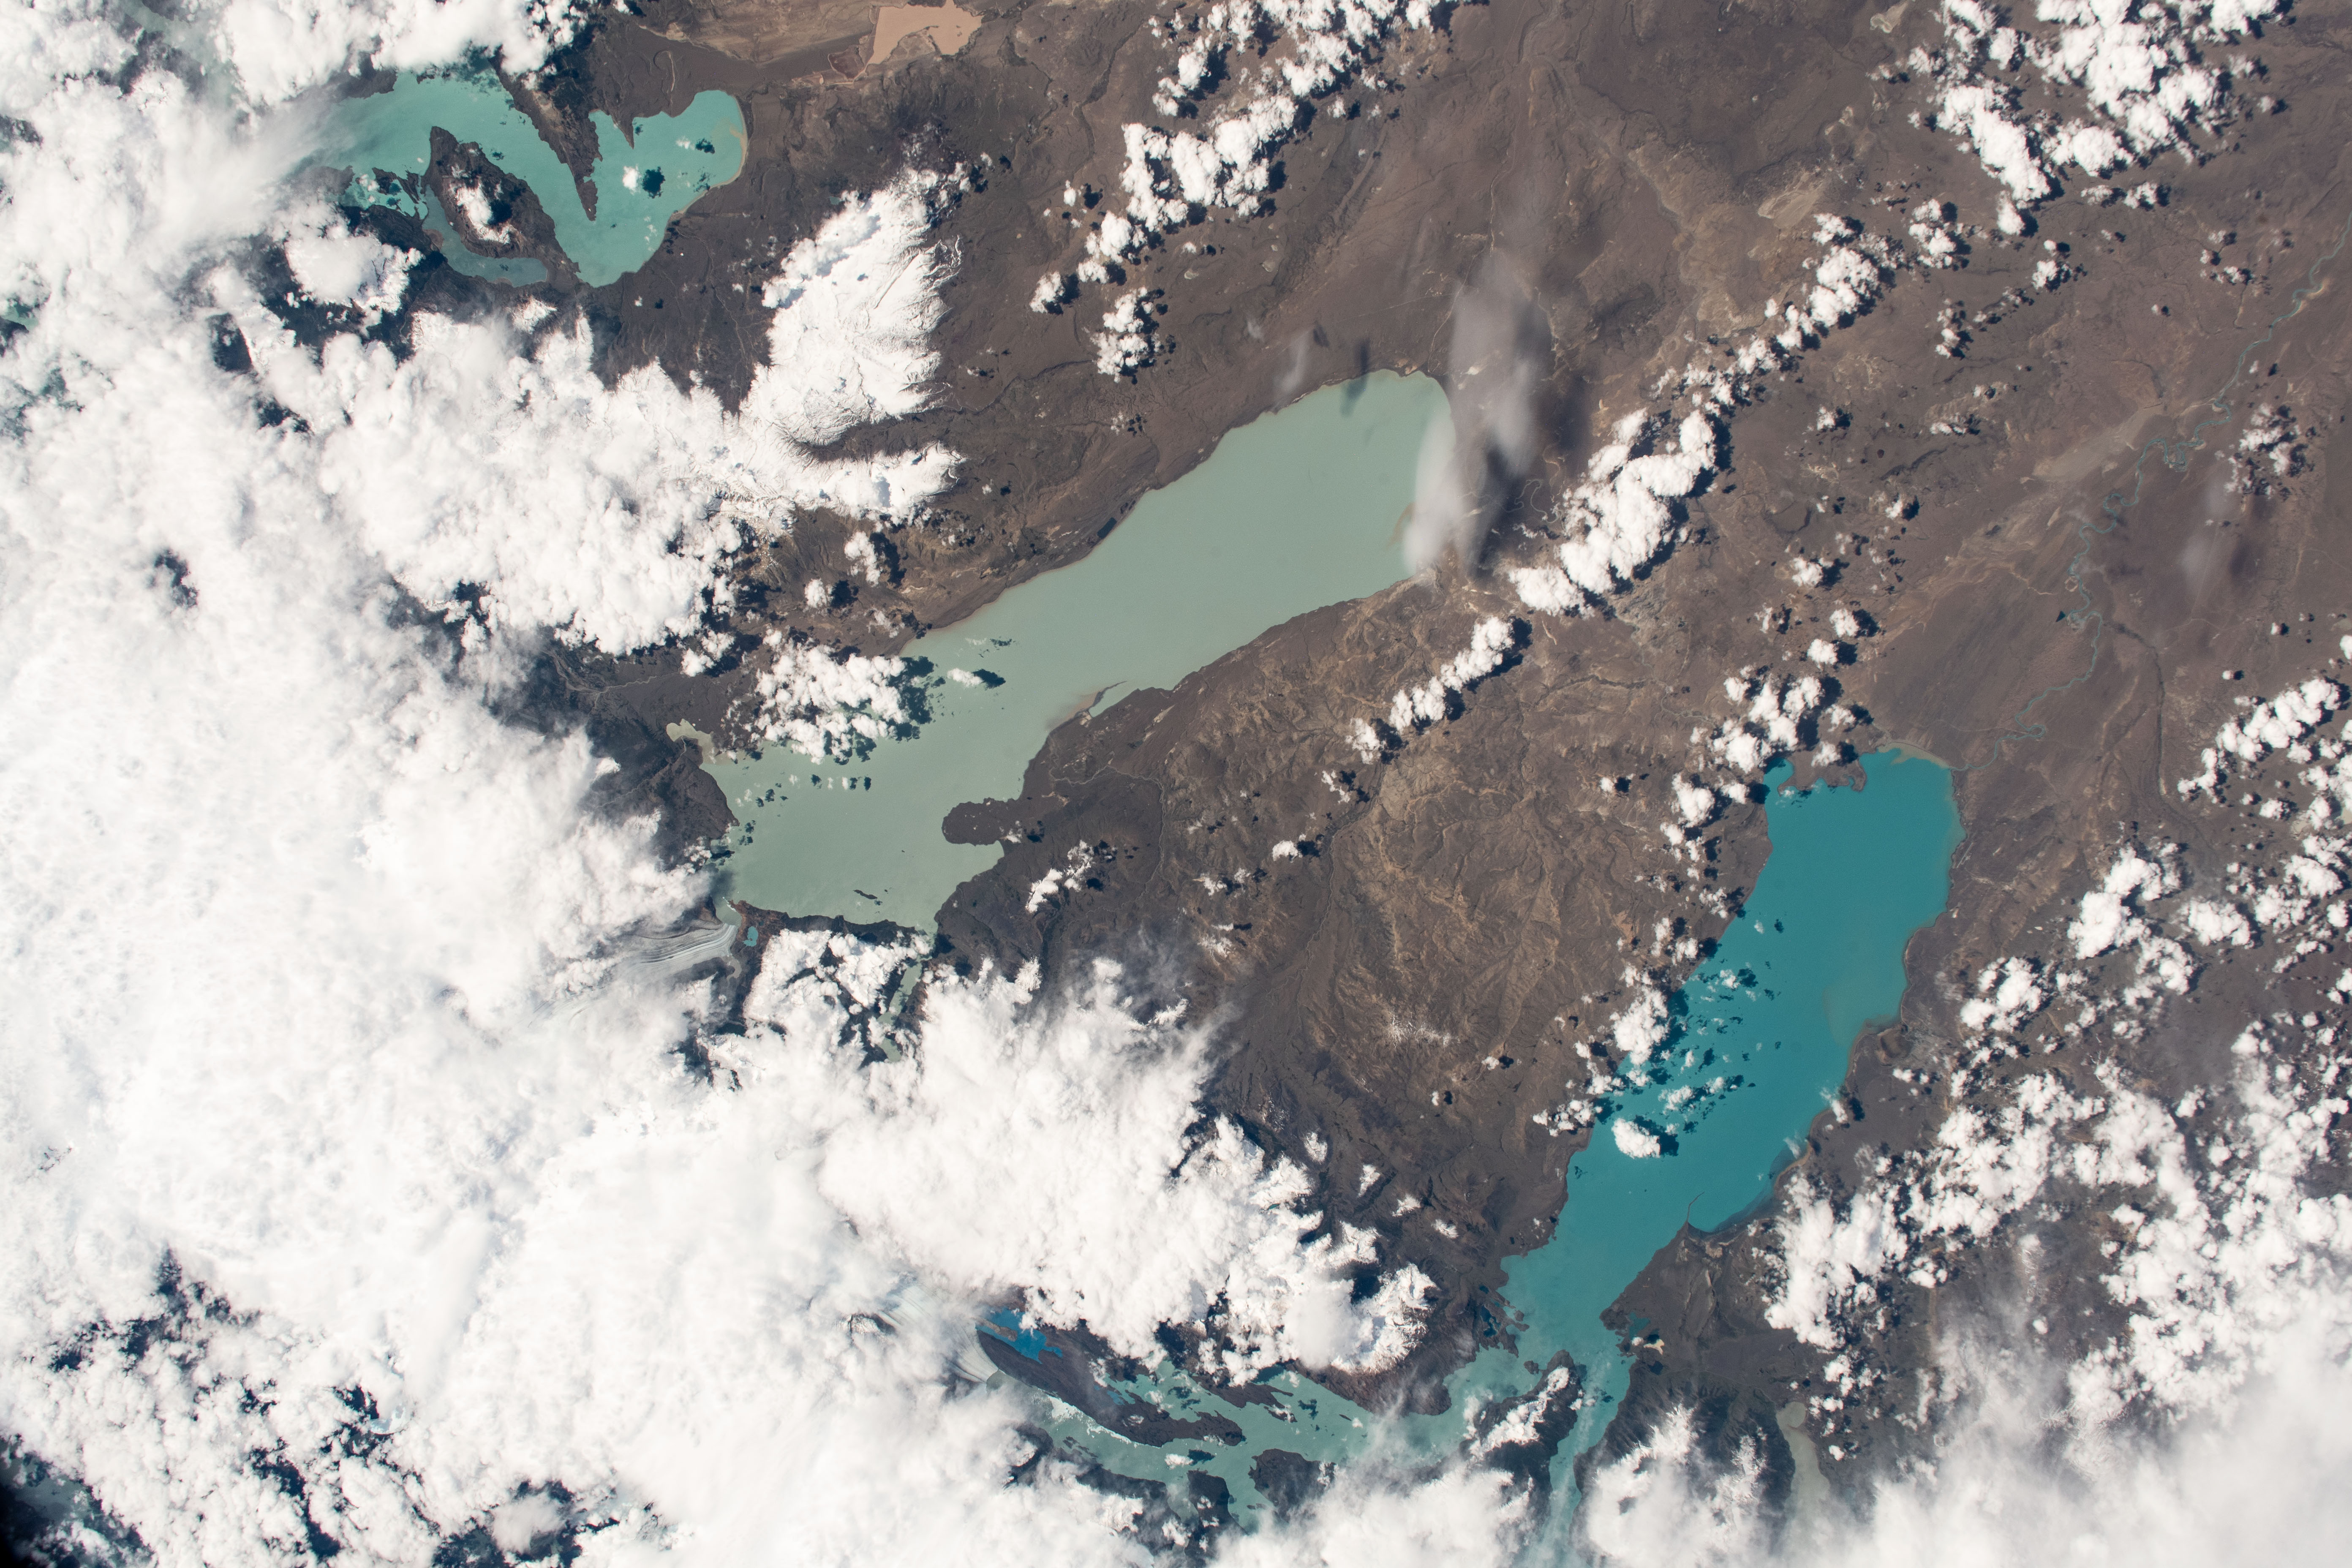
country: ARGENTINA
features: VIEDMA LAKE, ARGENTINO LAKE, SOUTHERN PATAGONIA ICEFIELDS, O'HIGGINS/SAN MARTIN LAKE
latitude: -50.0
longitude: -72.5
